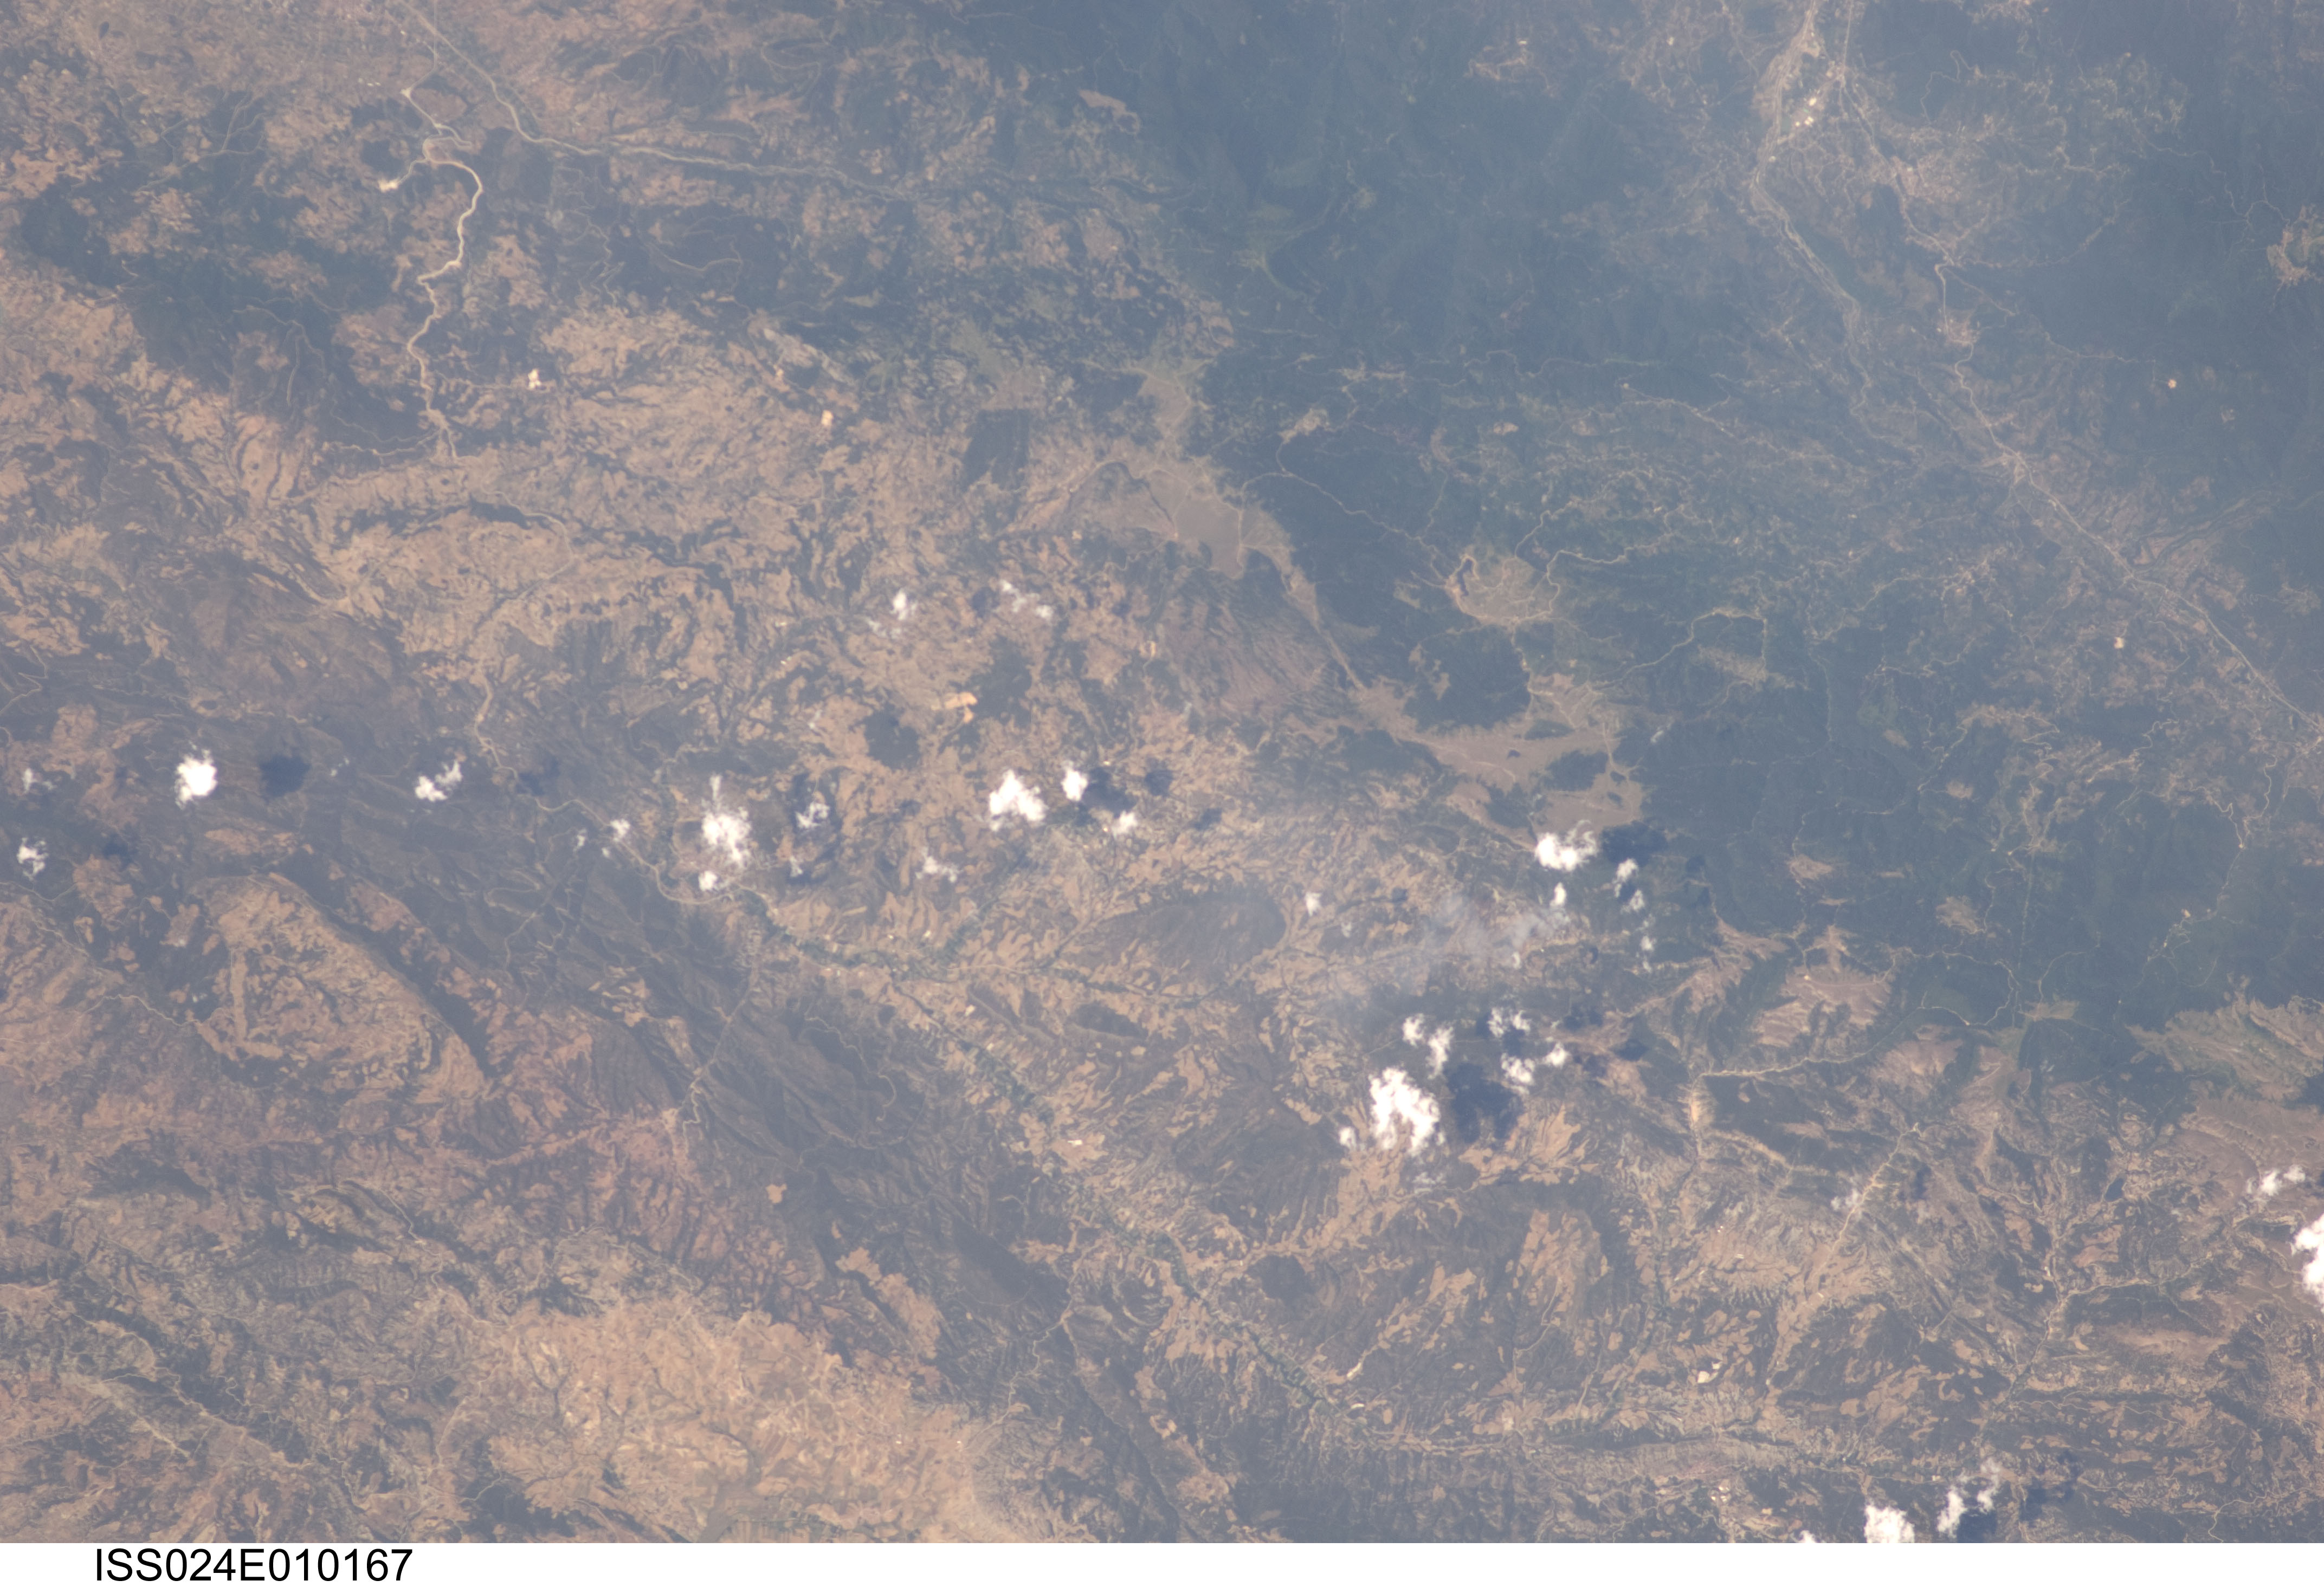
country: TURKEY
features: AKYAZI, MUDURNU R., FOR., MTS., AGR.
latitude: 40.5
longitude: 30.6
